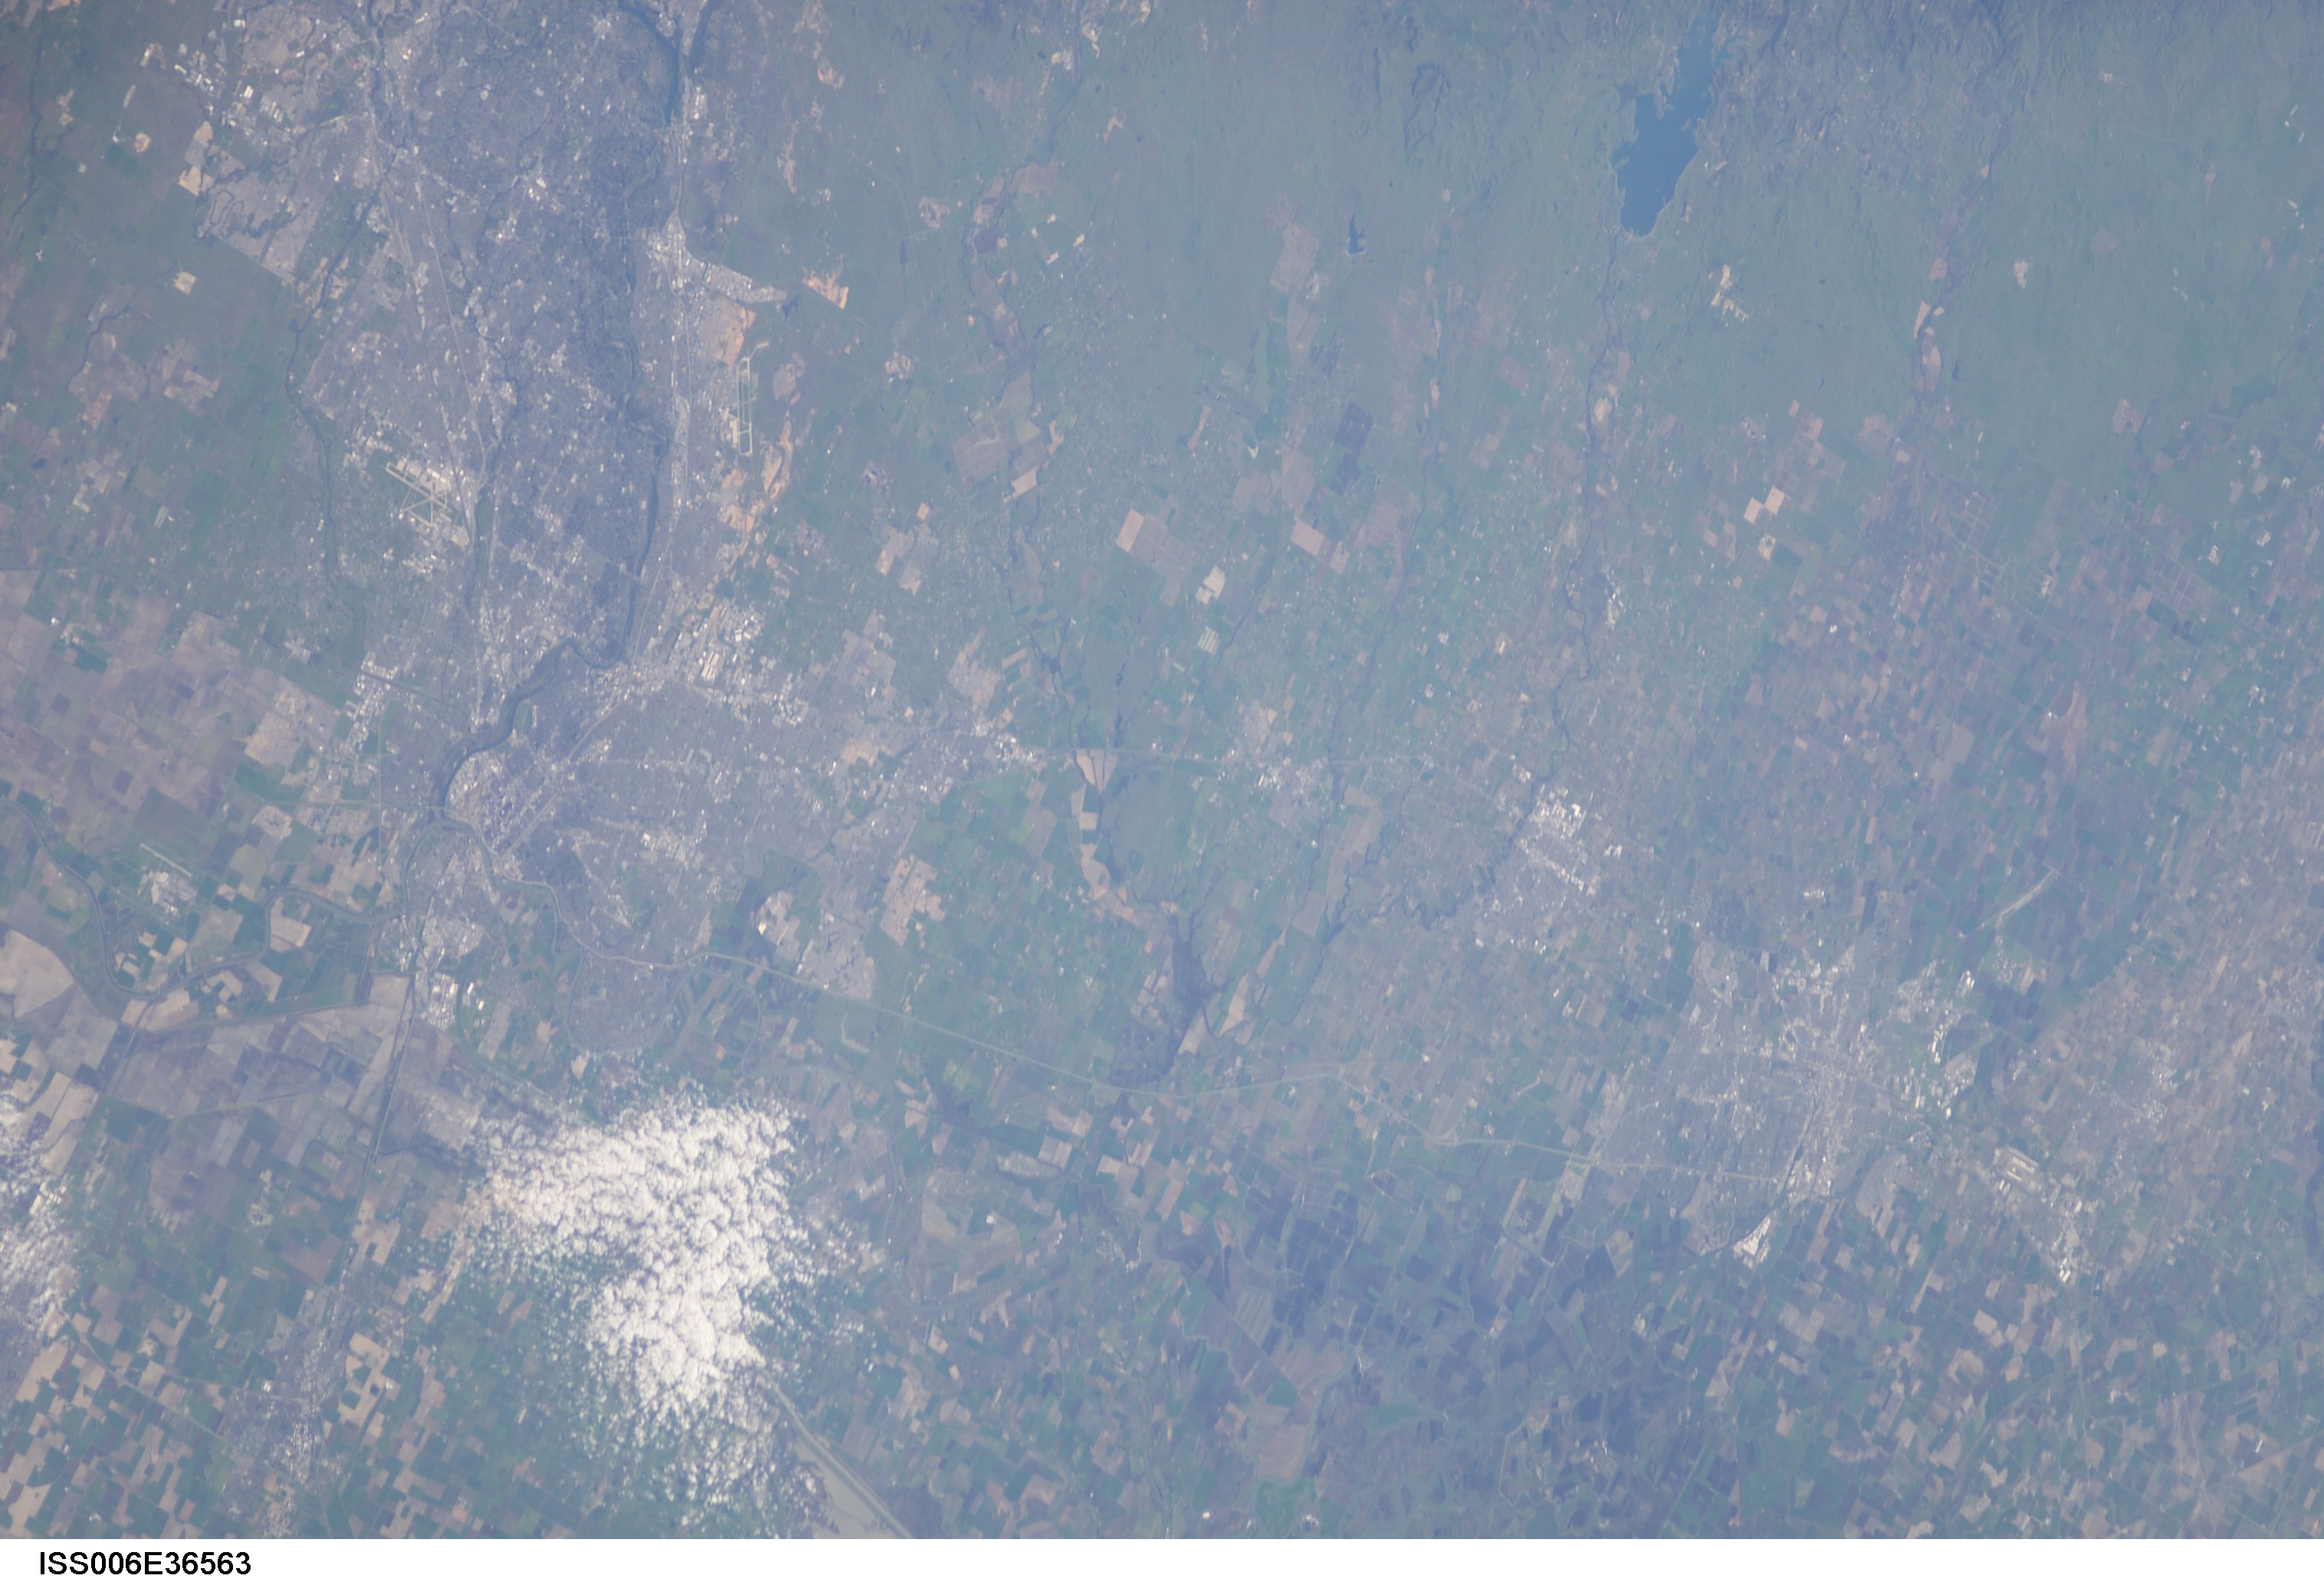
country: USA-CALIFORNIA
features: L.
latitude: 38.3
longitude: -121.3
